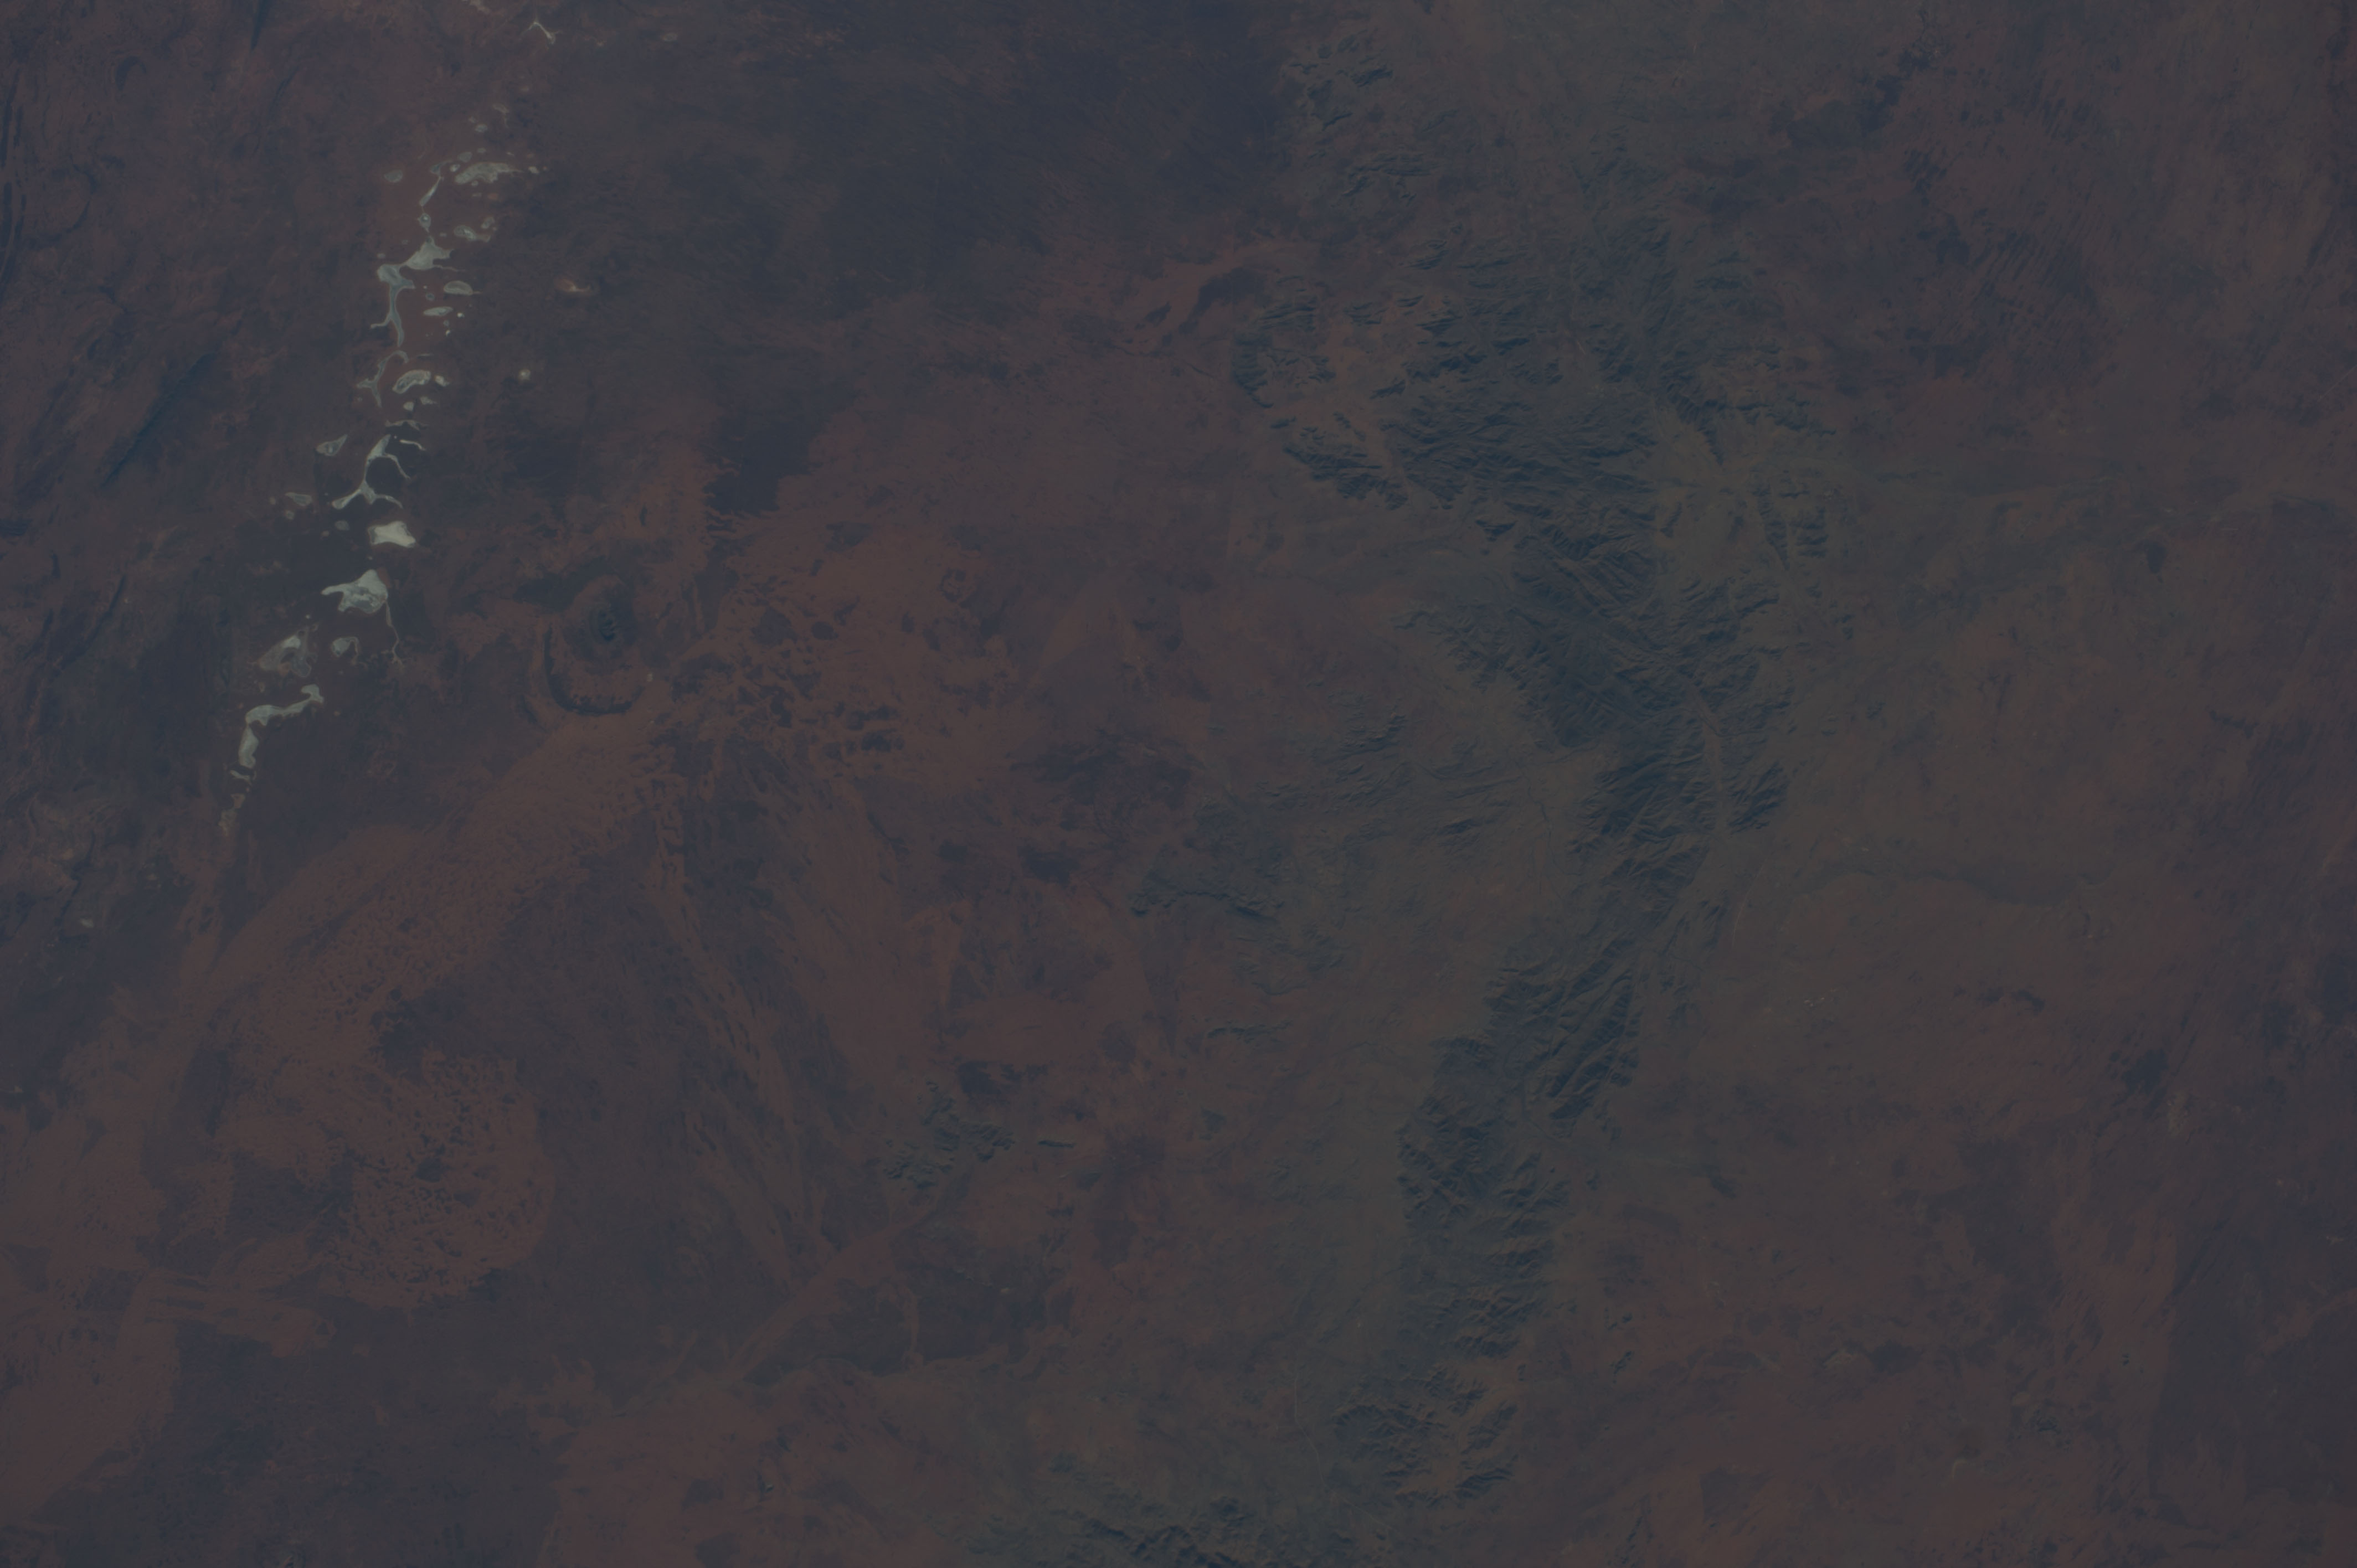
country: AUSTRALIA-NT
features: MT. CONNER, MT. WOODROFFE
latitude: -26.0
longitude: 132.0
